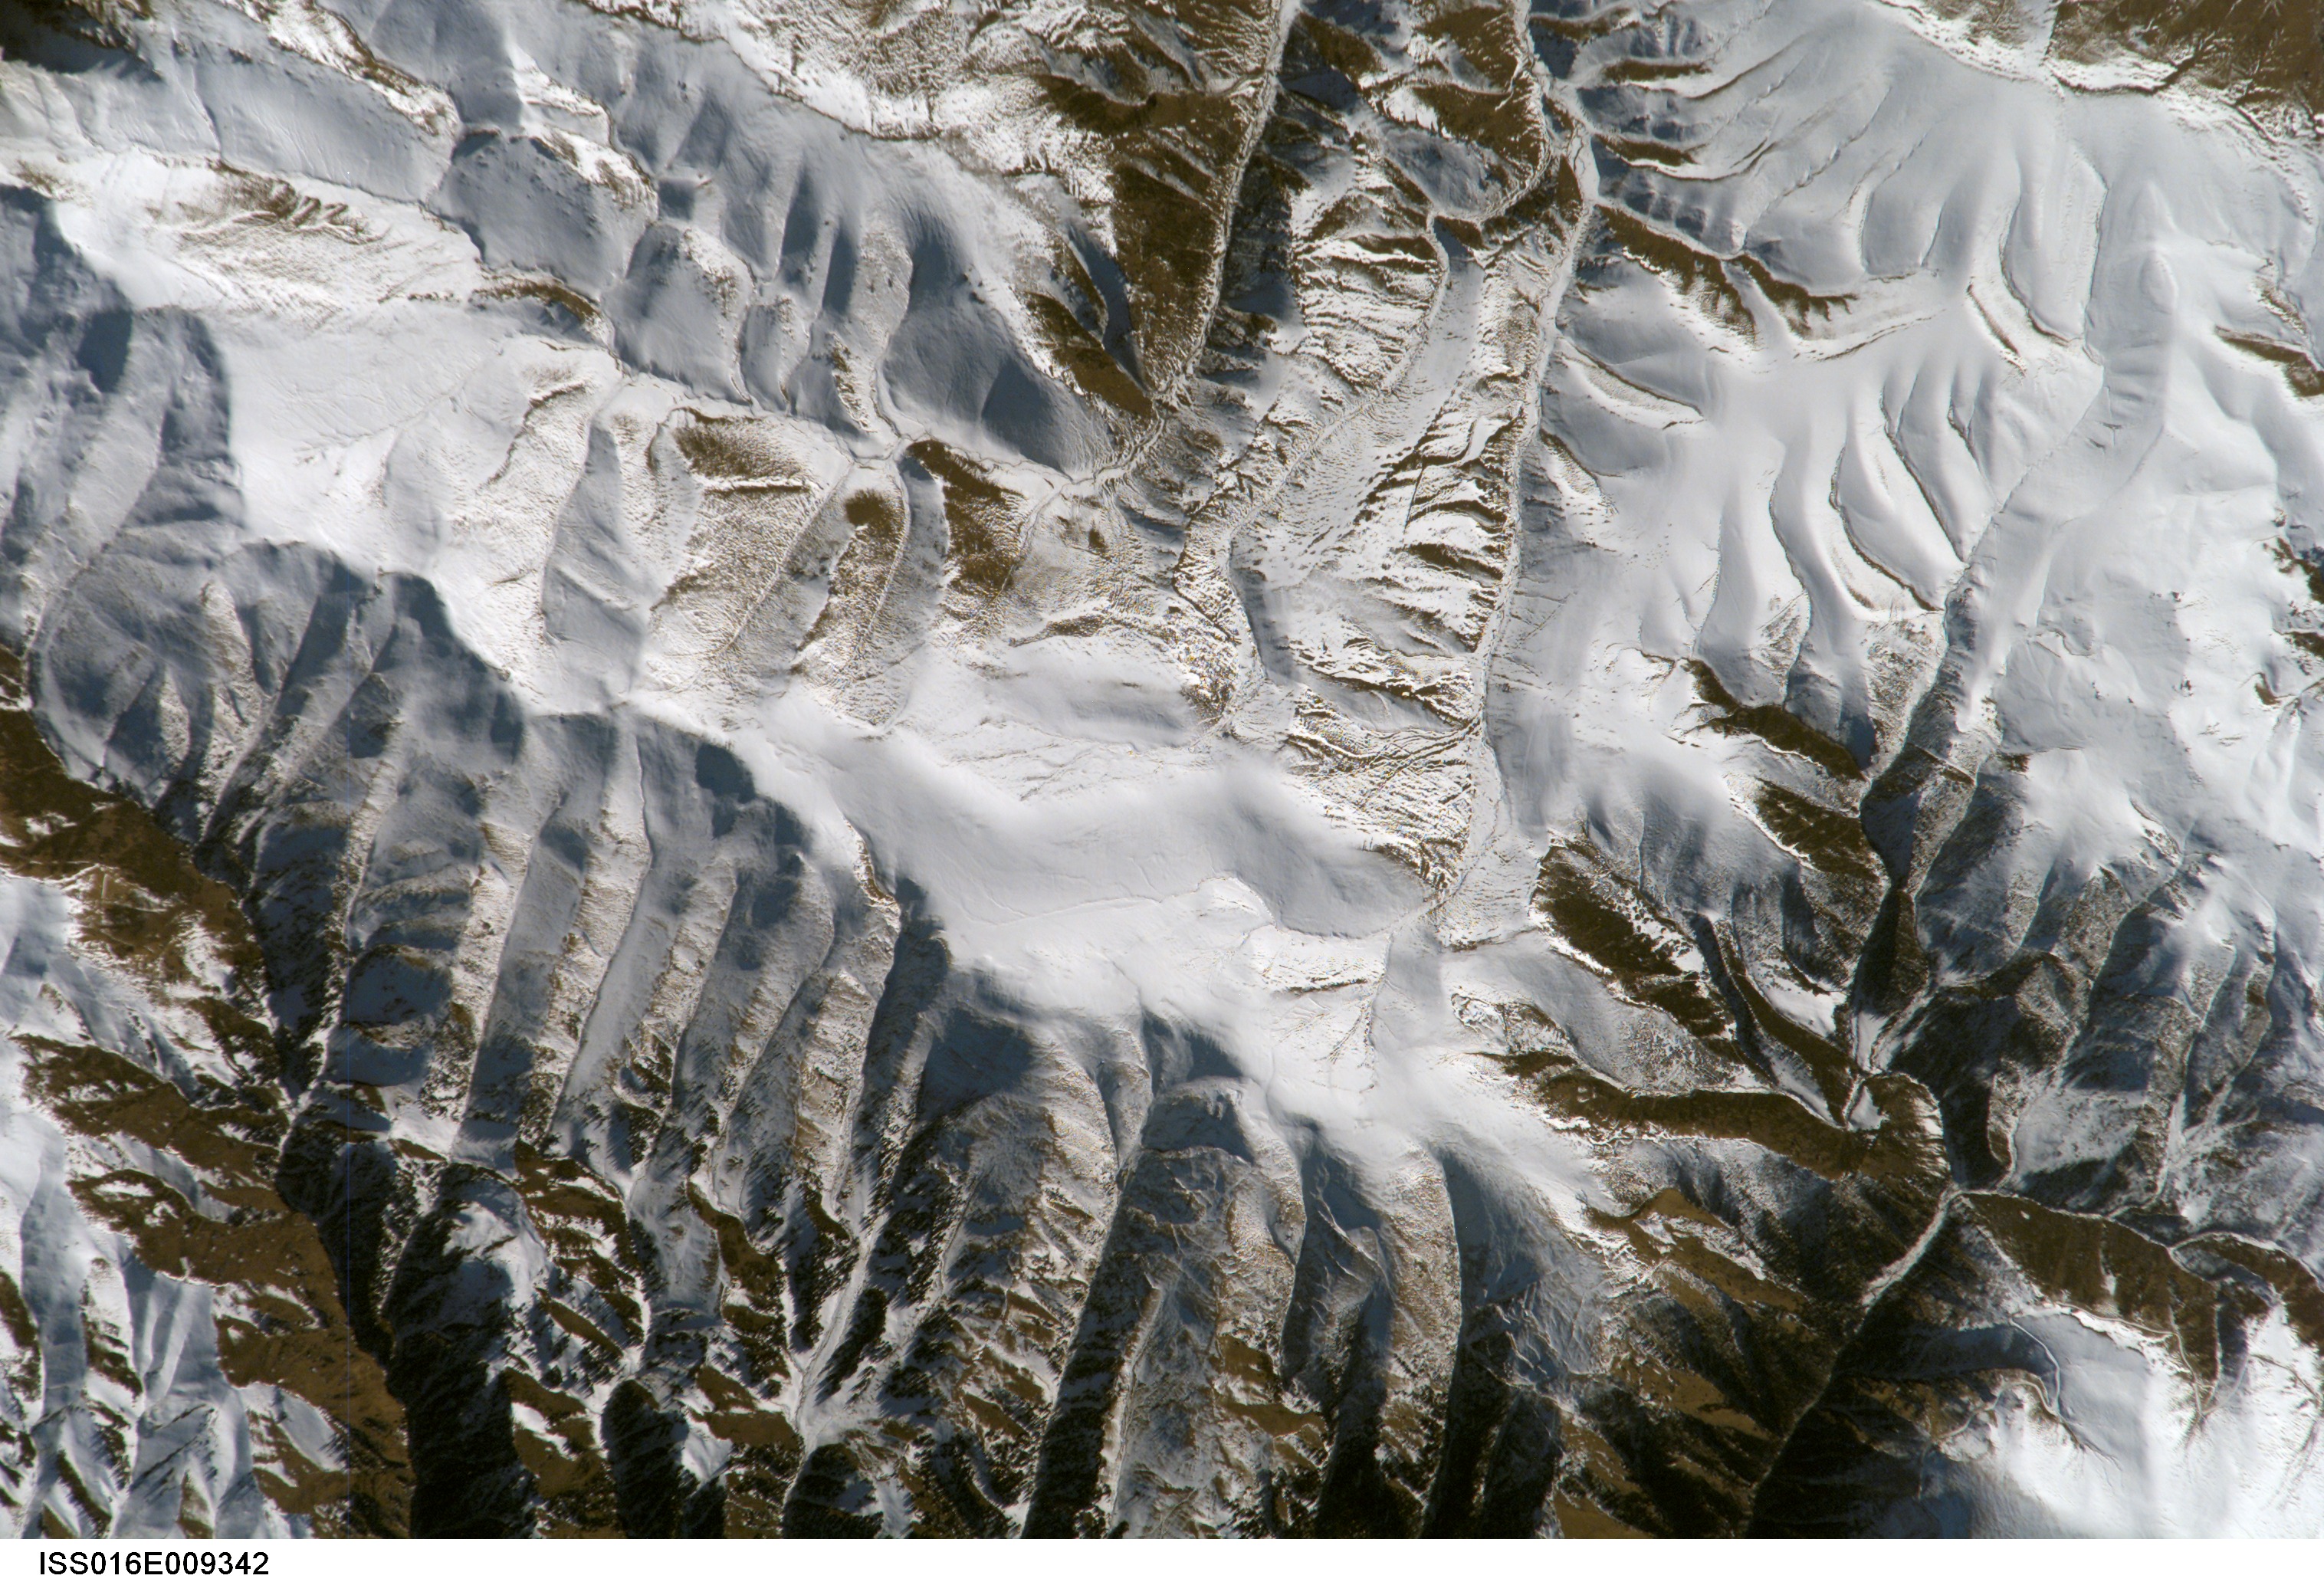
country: CHINA
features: TIAN SHAN MOUNTAINS., SNOW
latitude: 43.1
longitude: 84.4
